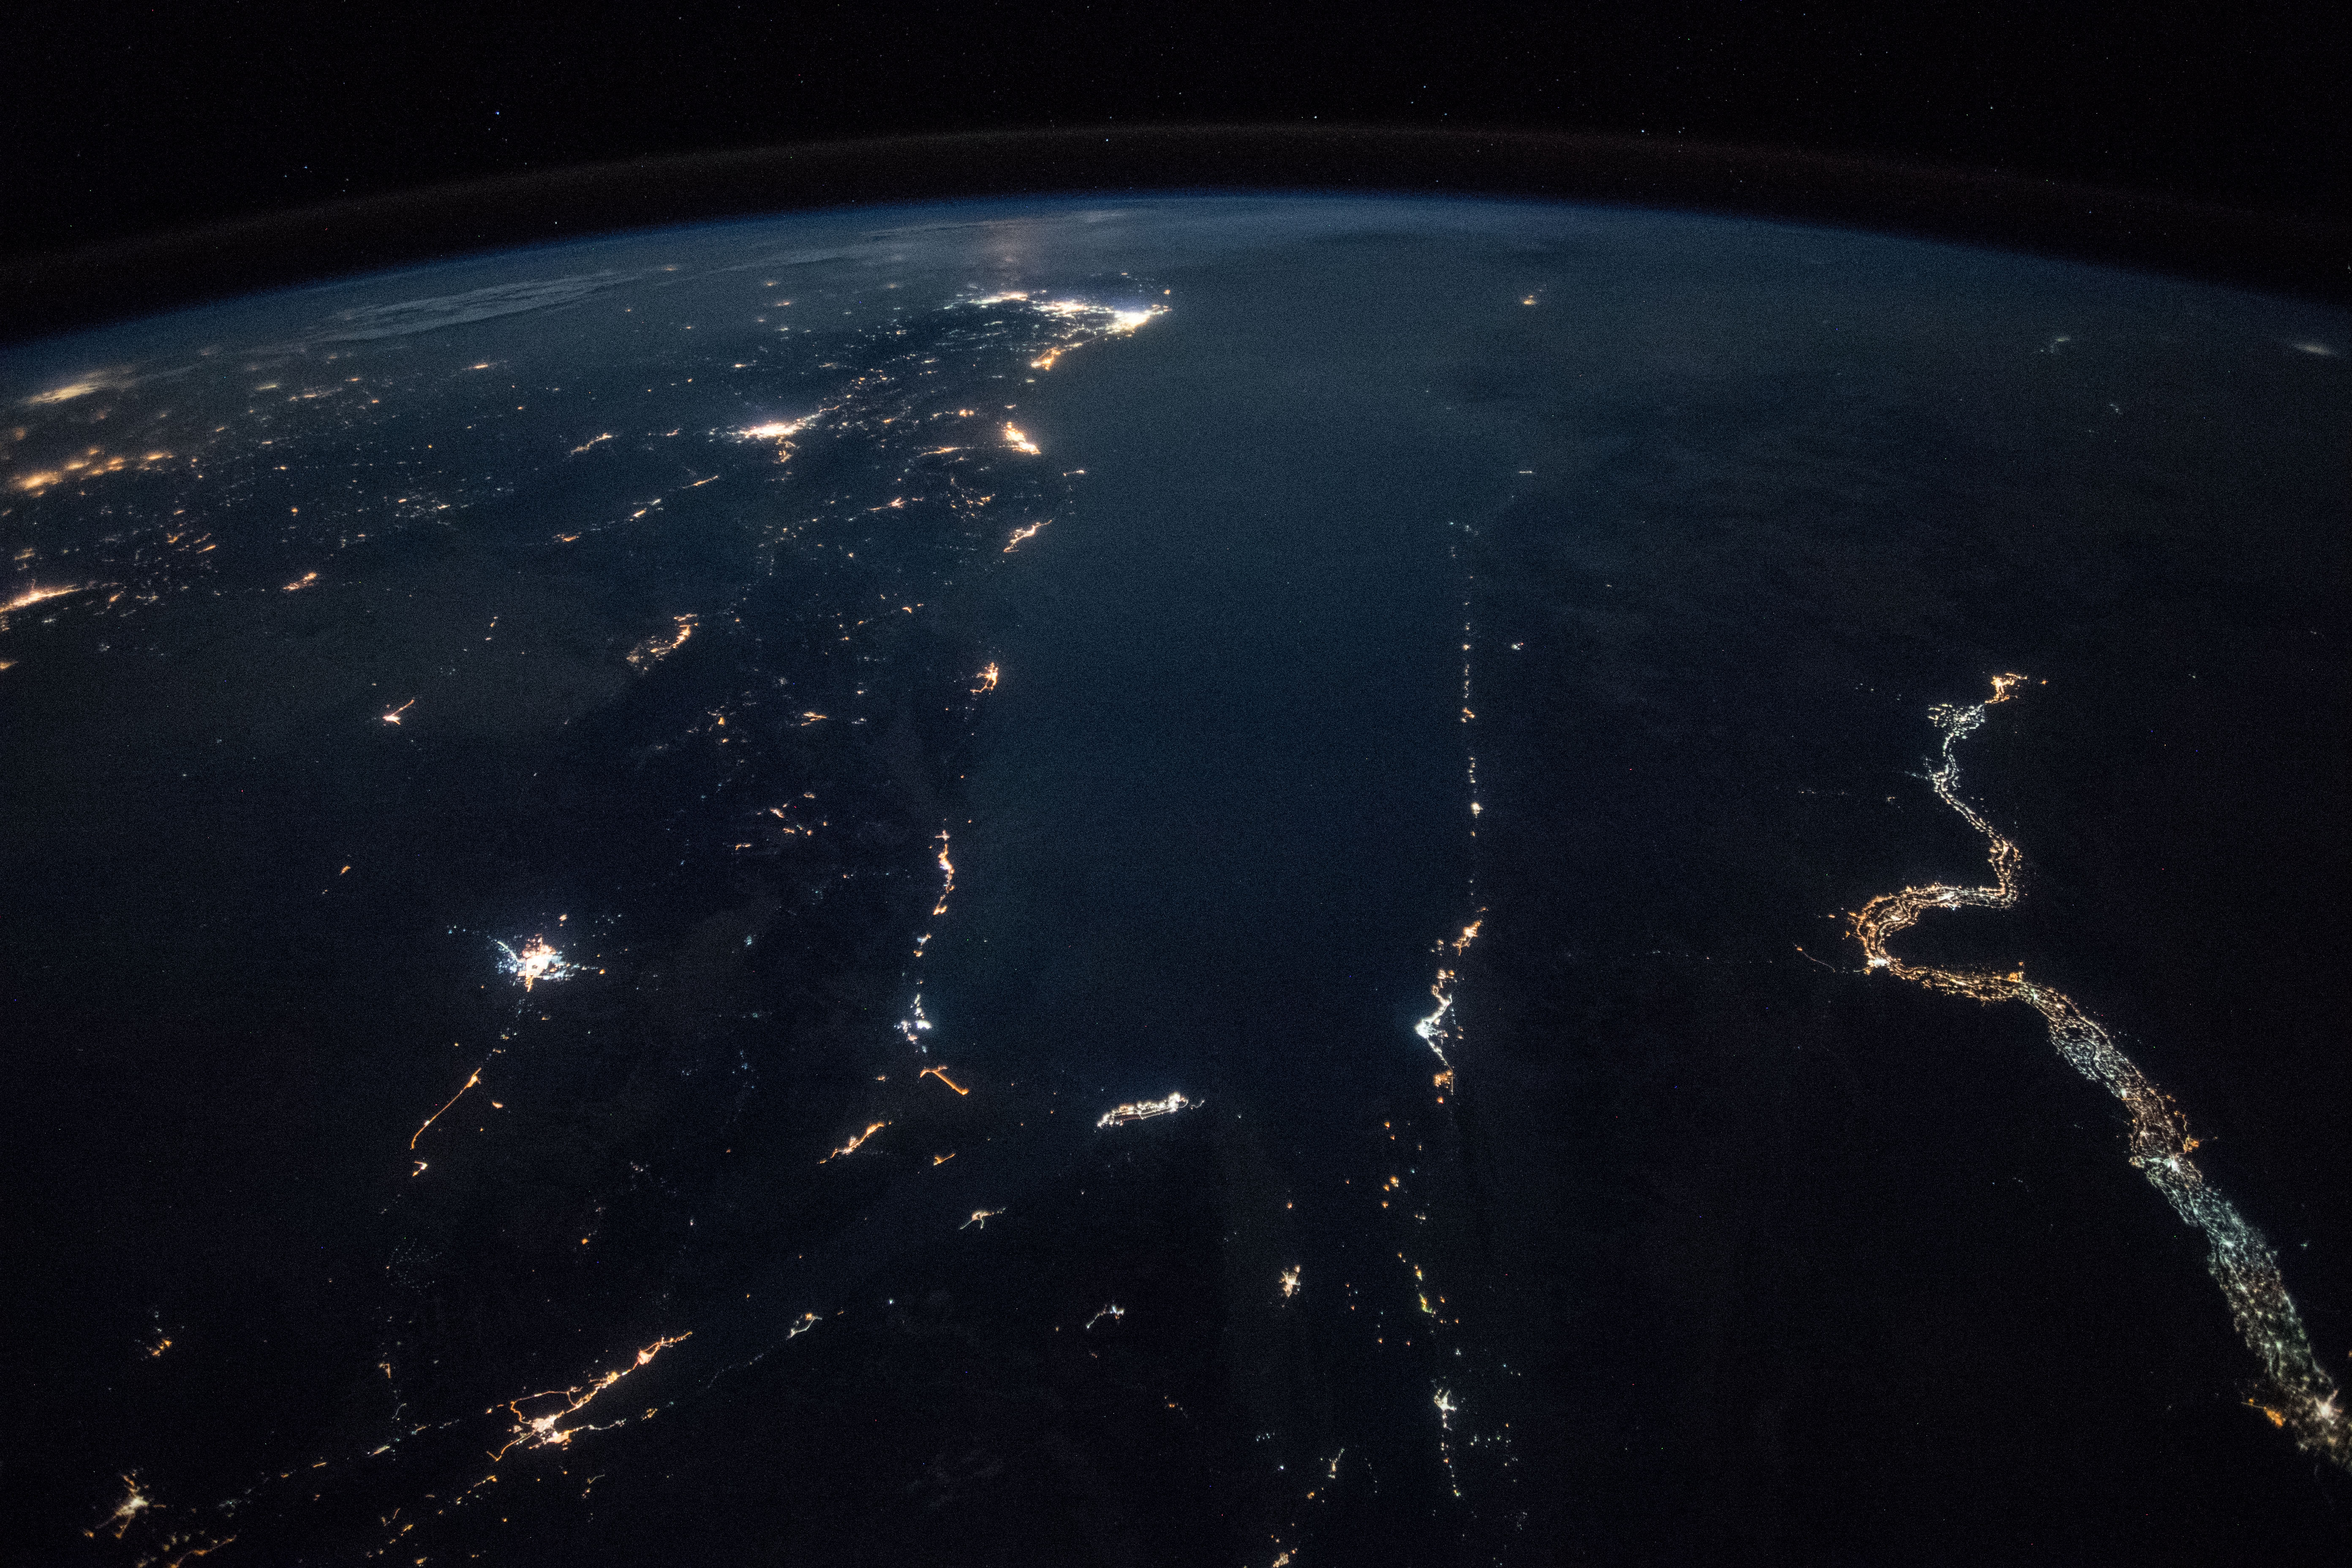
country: SAUDI ARABIA
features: GULF OF SUEZ, GULF OF AQABA, HEJAZ MOUNTAINS, TABUK CITY, RAS MOHAMMED CITY, SHARM EL-SHEIKH CITY, NILE RIVER, EARTH LIMB, NIGHT
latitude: 27.2
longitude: 35.2
